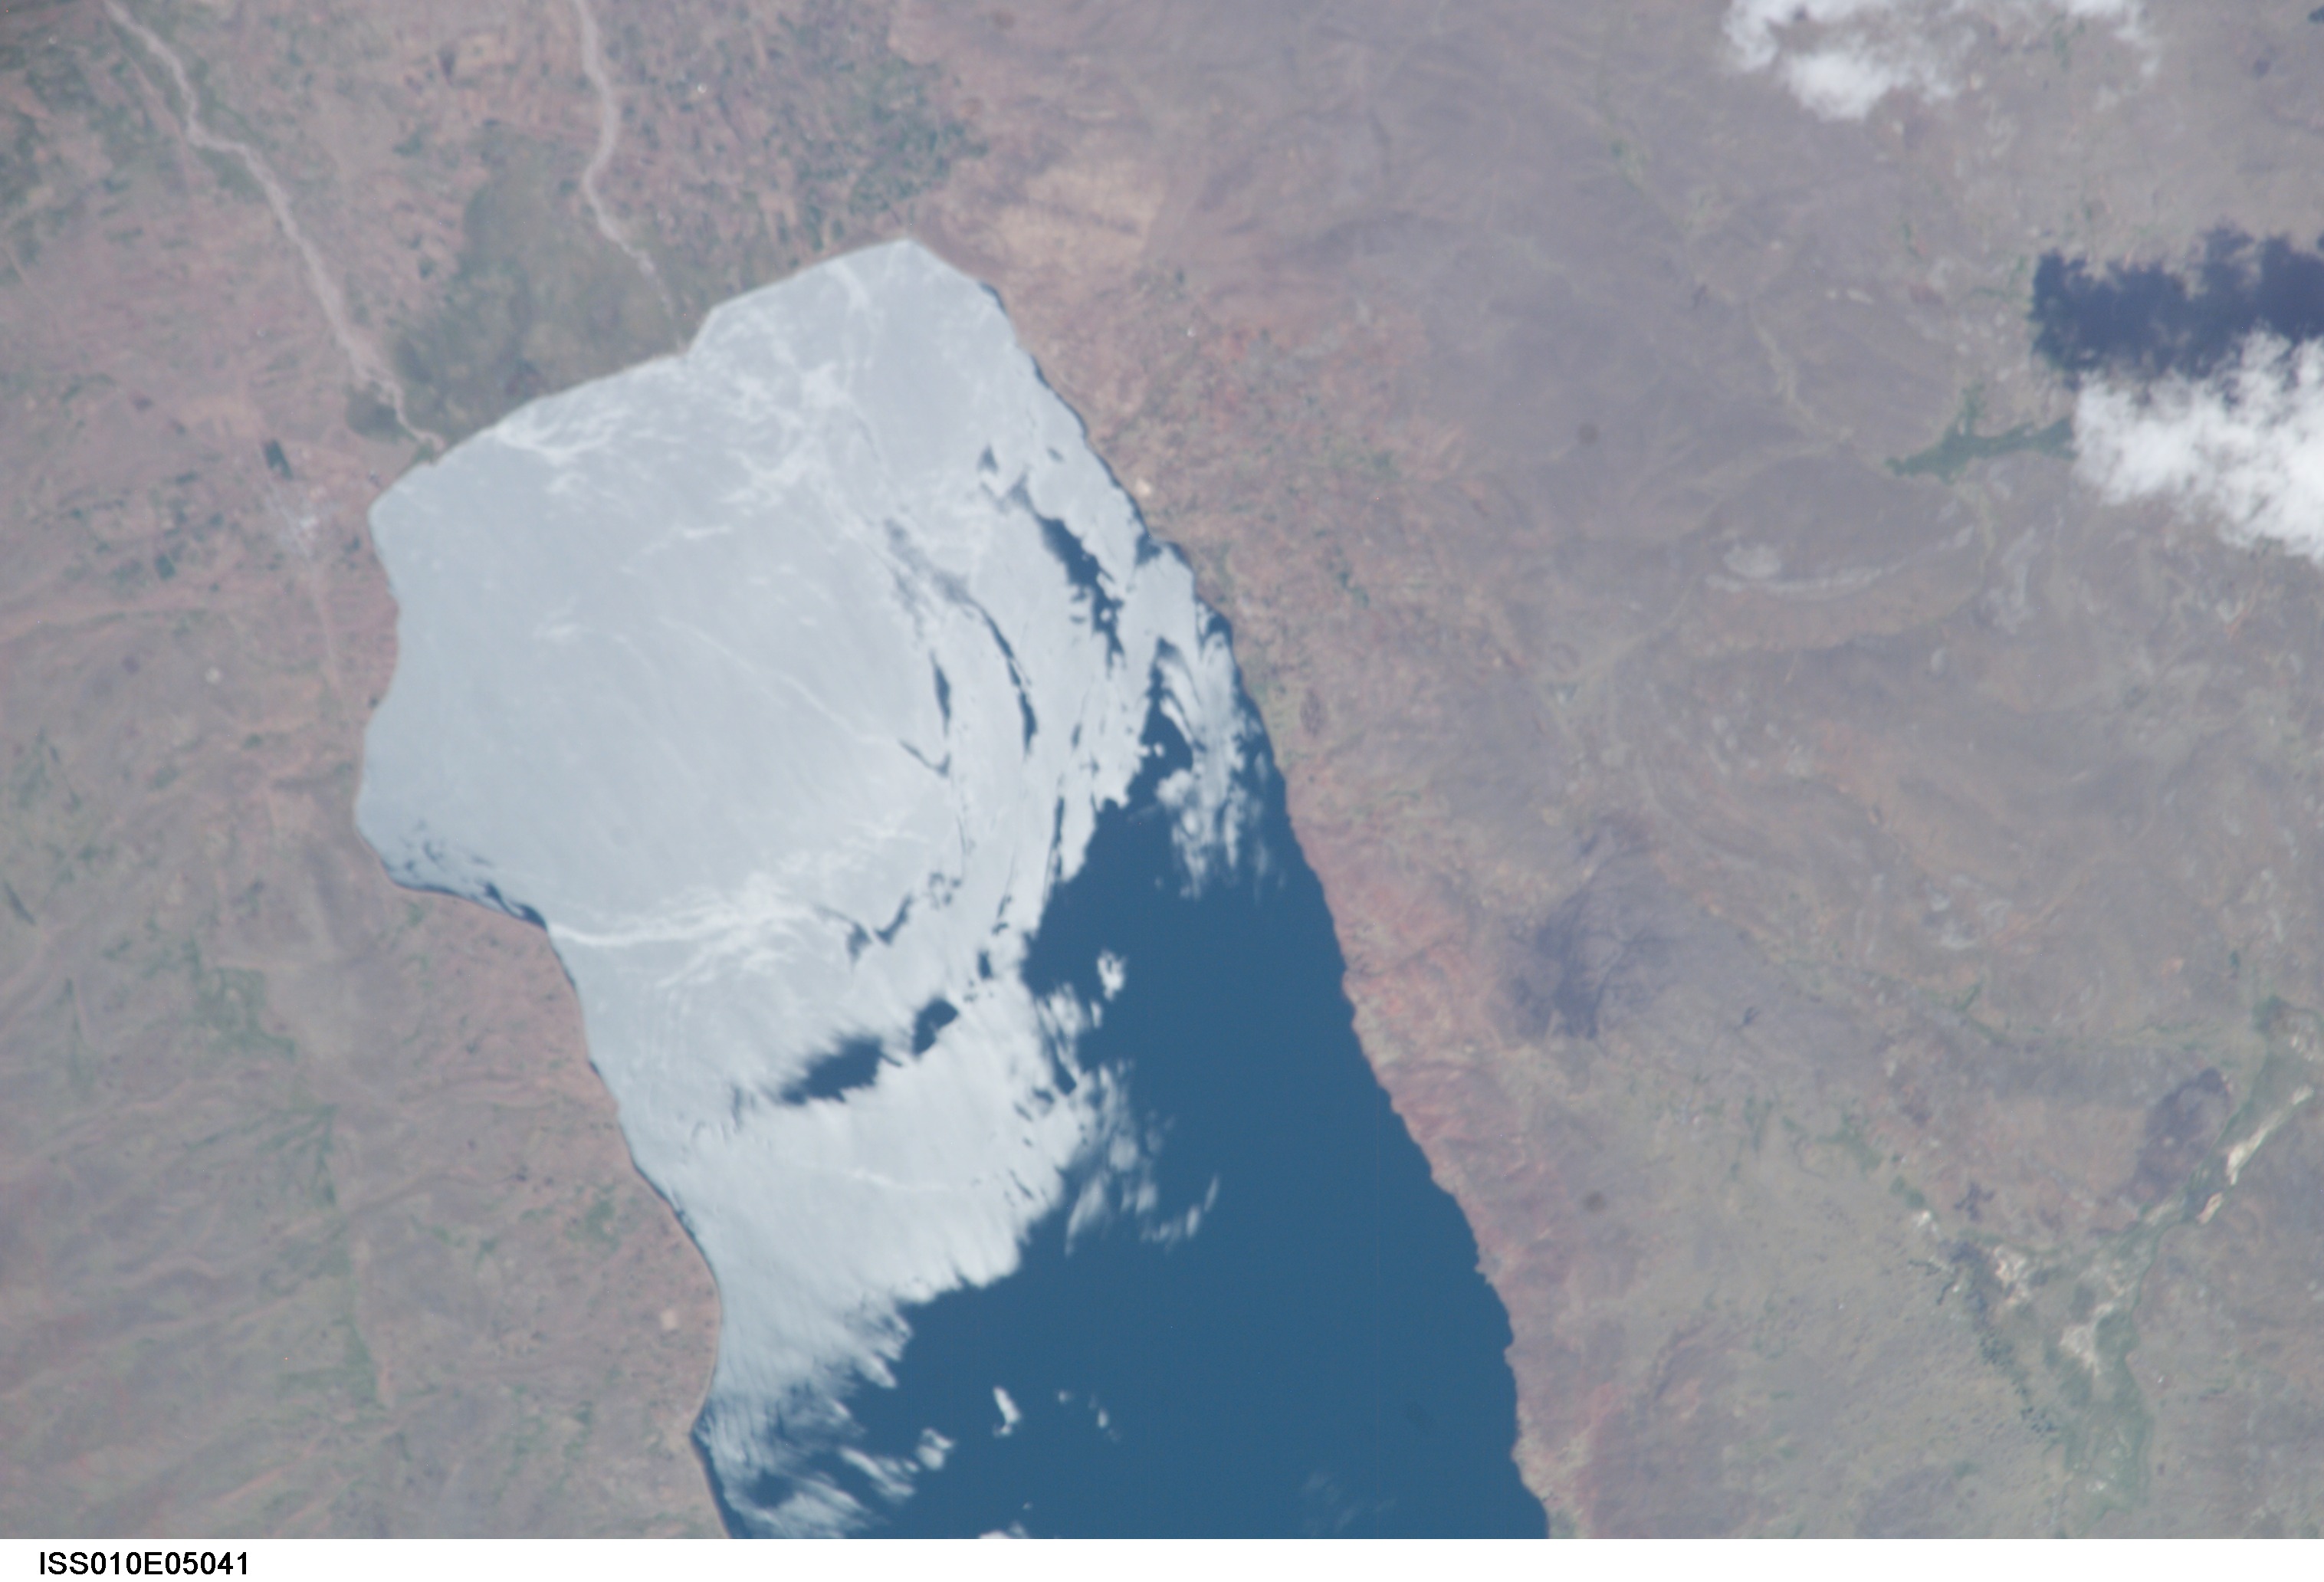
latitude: -14.5
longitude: -71.2
